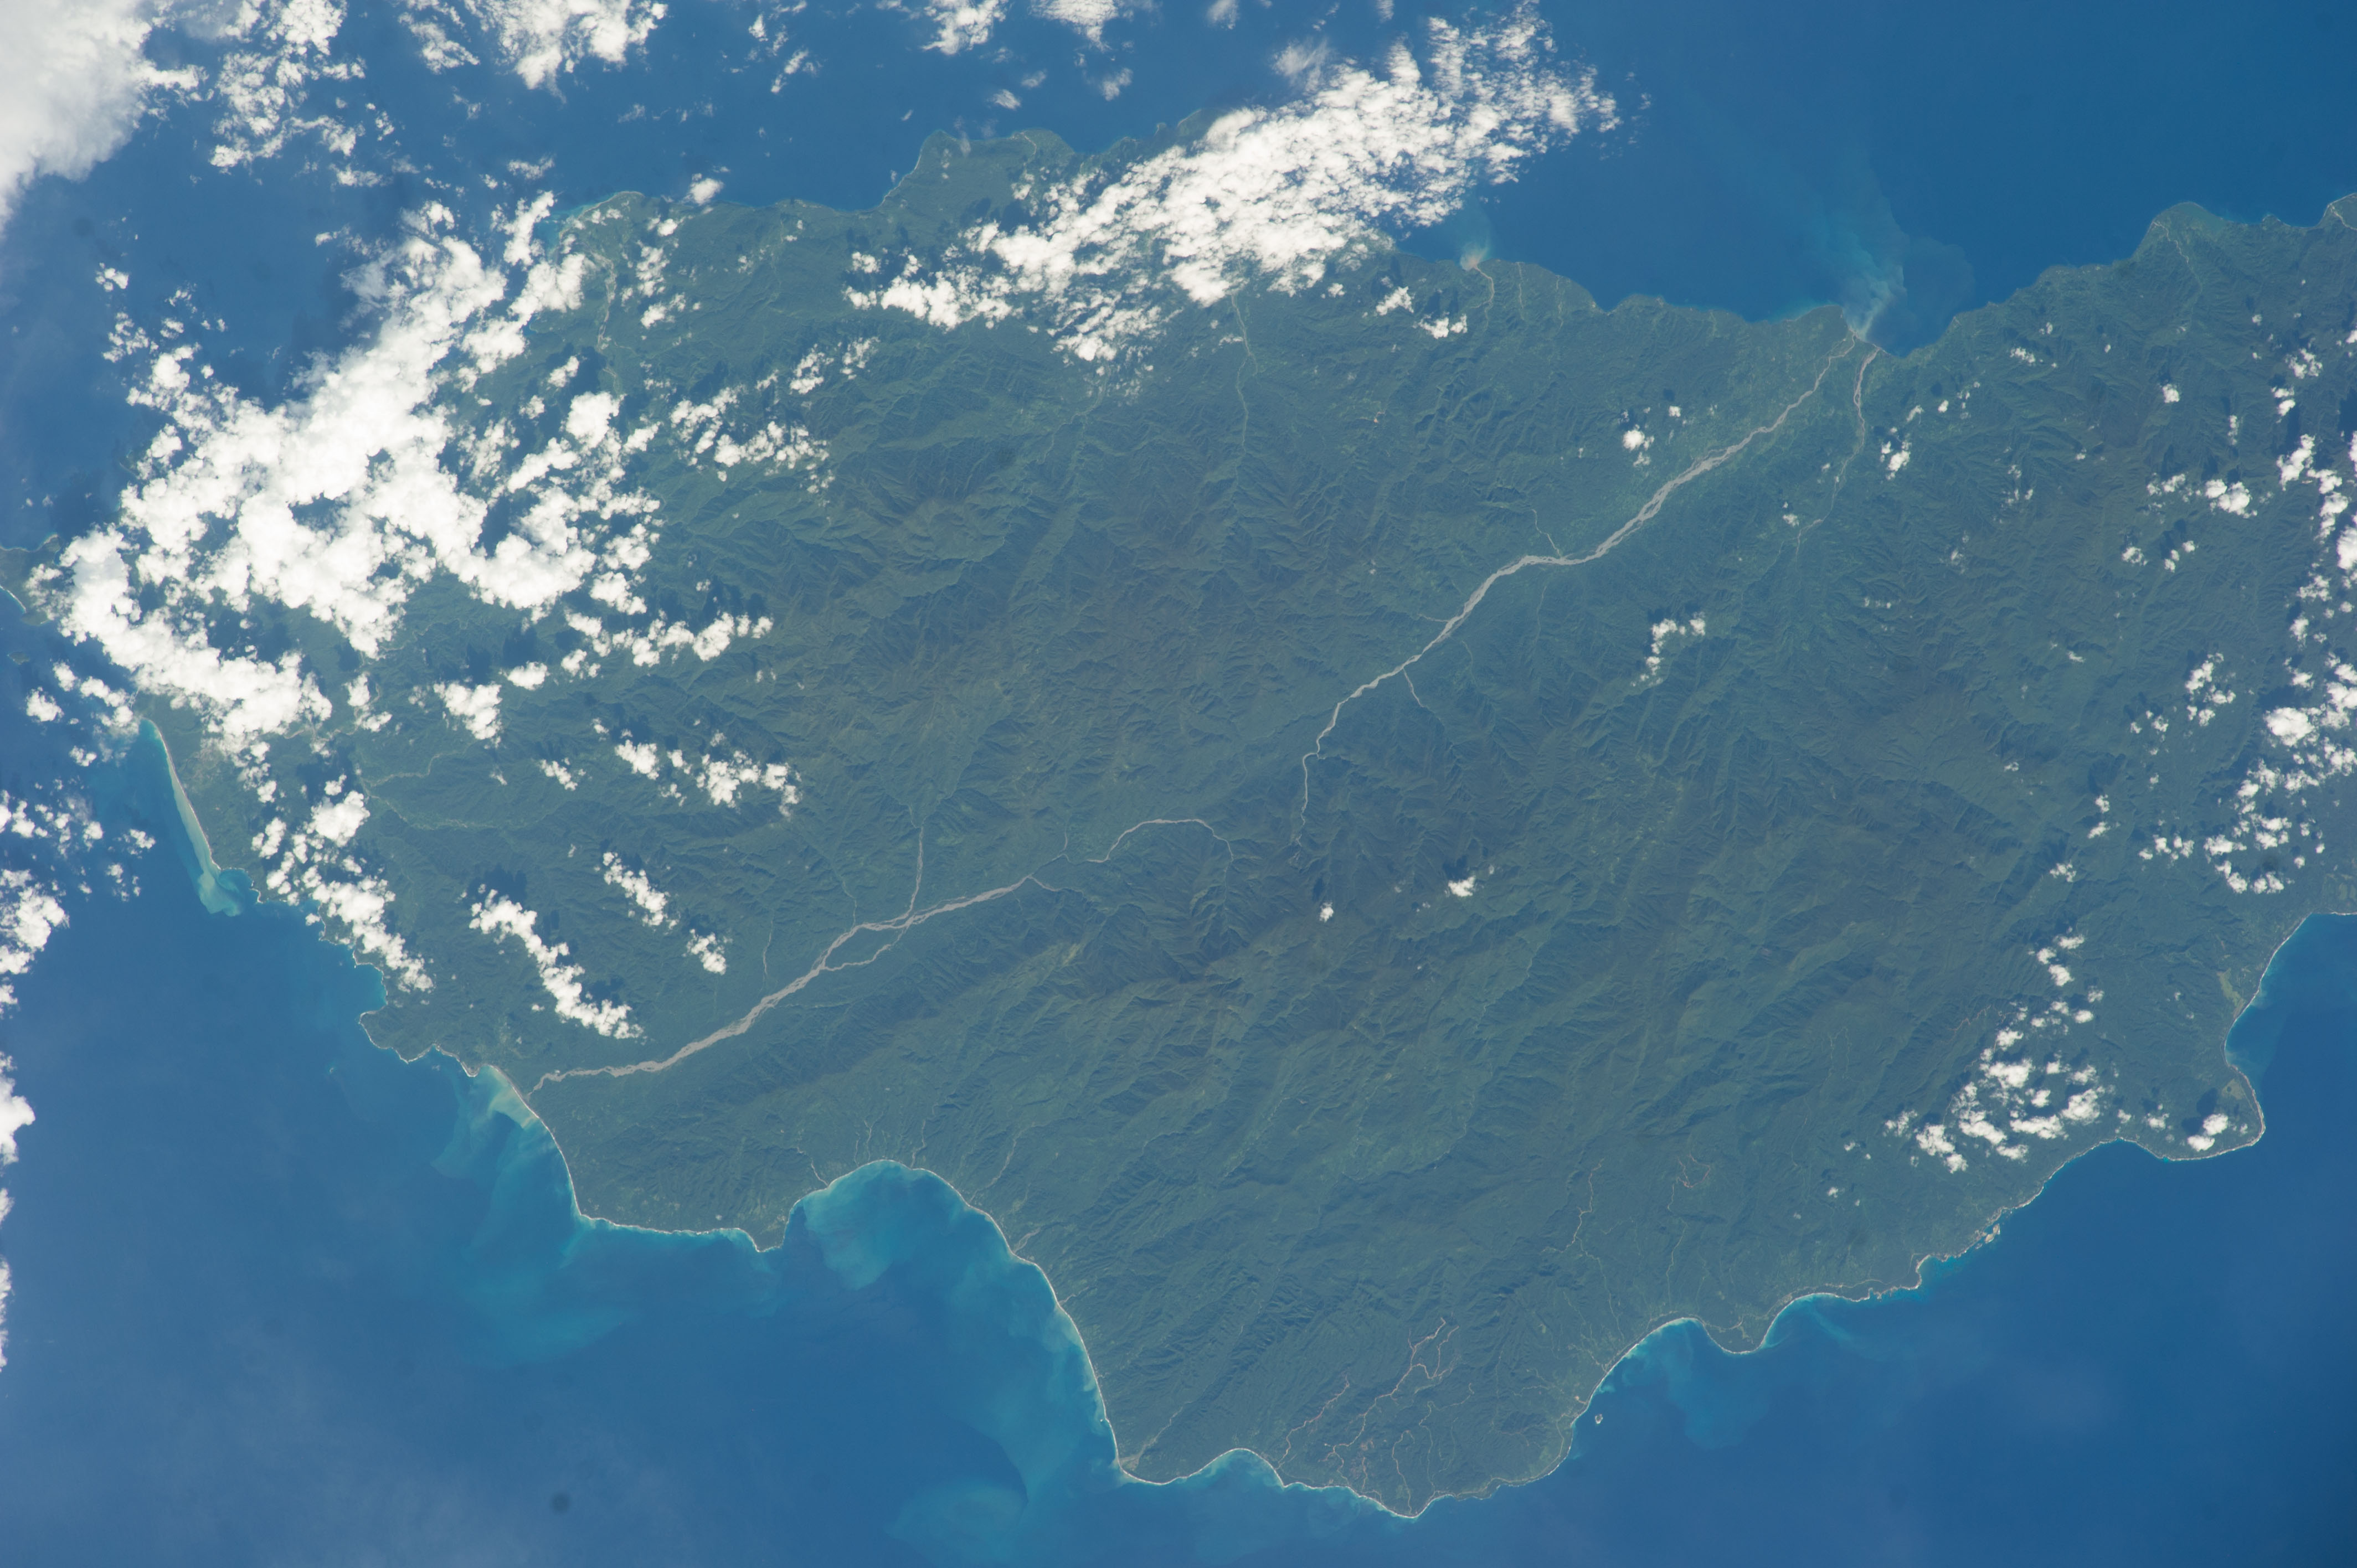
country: PAPUA_NEW_GUINEA
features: NEW IRELAND ISLAND, HANS MEYER RANGE, FOREST, PACIFIC OCEAN
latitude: -4.4
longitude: 152.9
